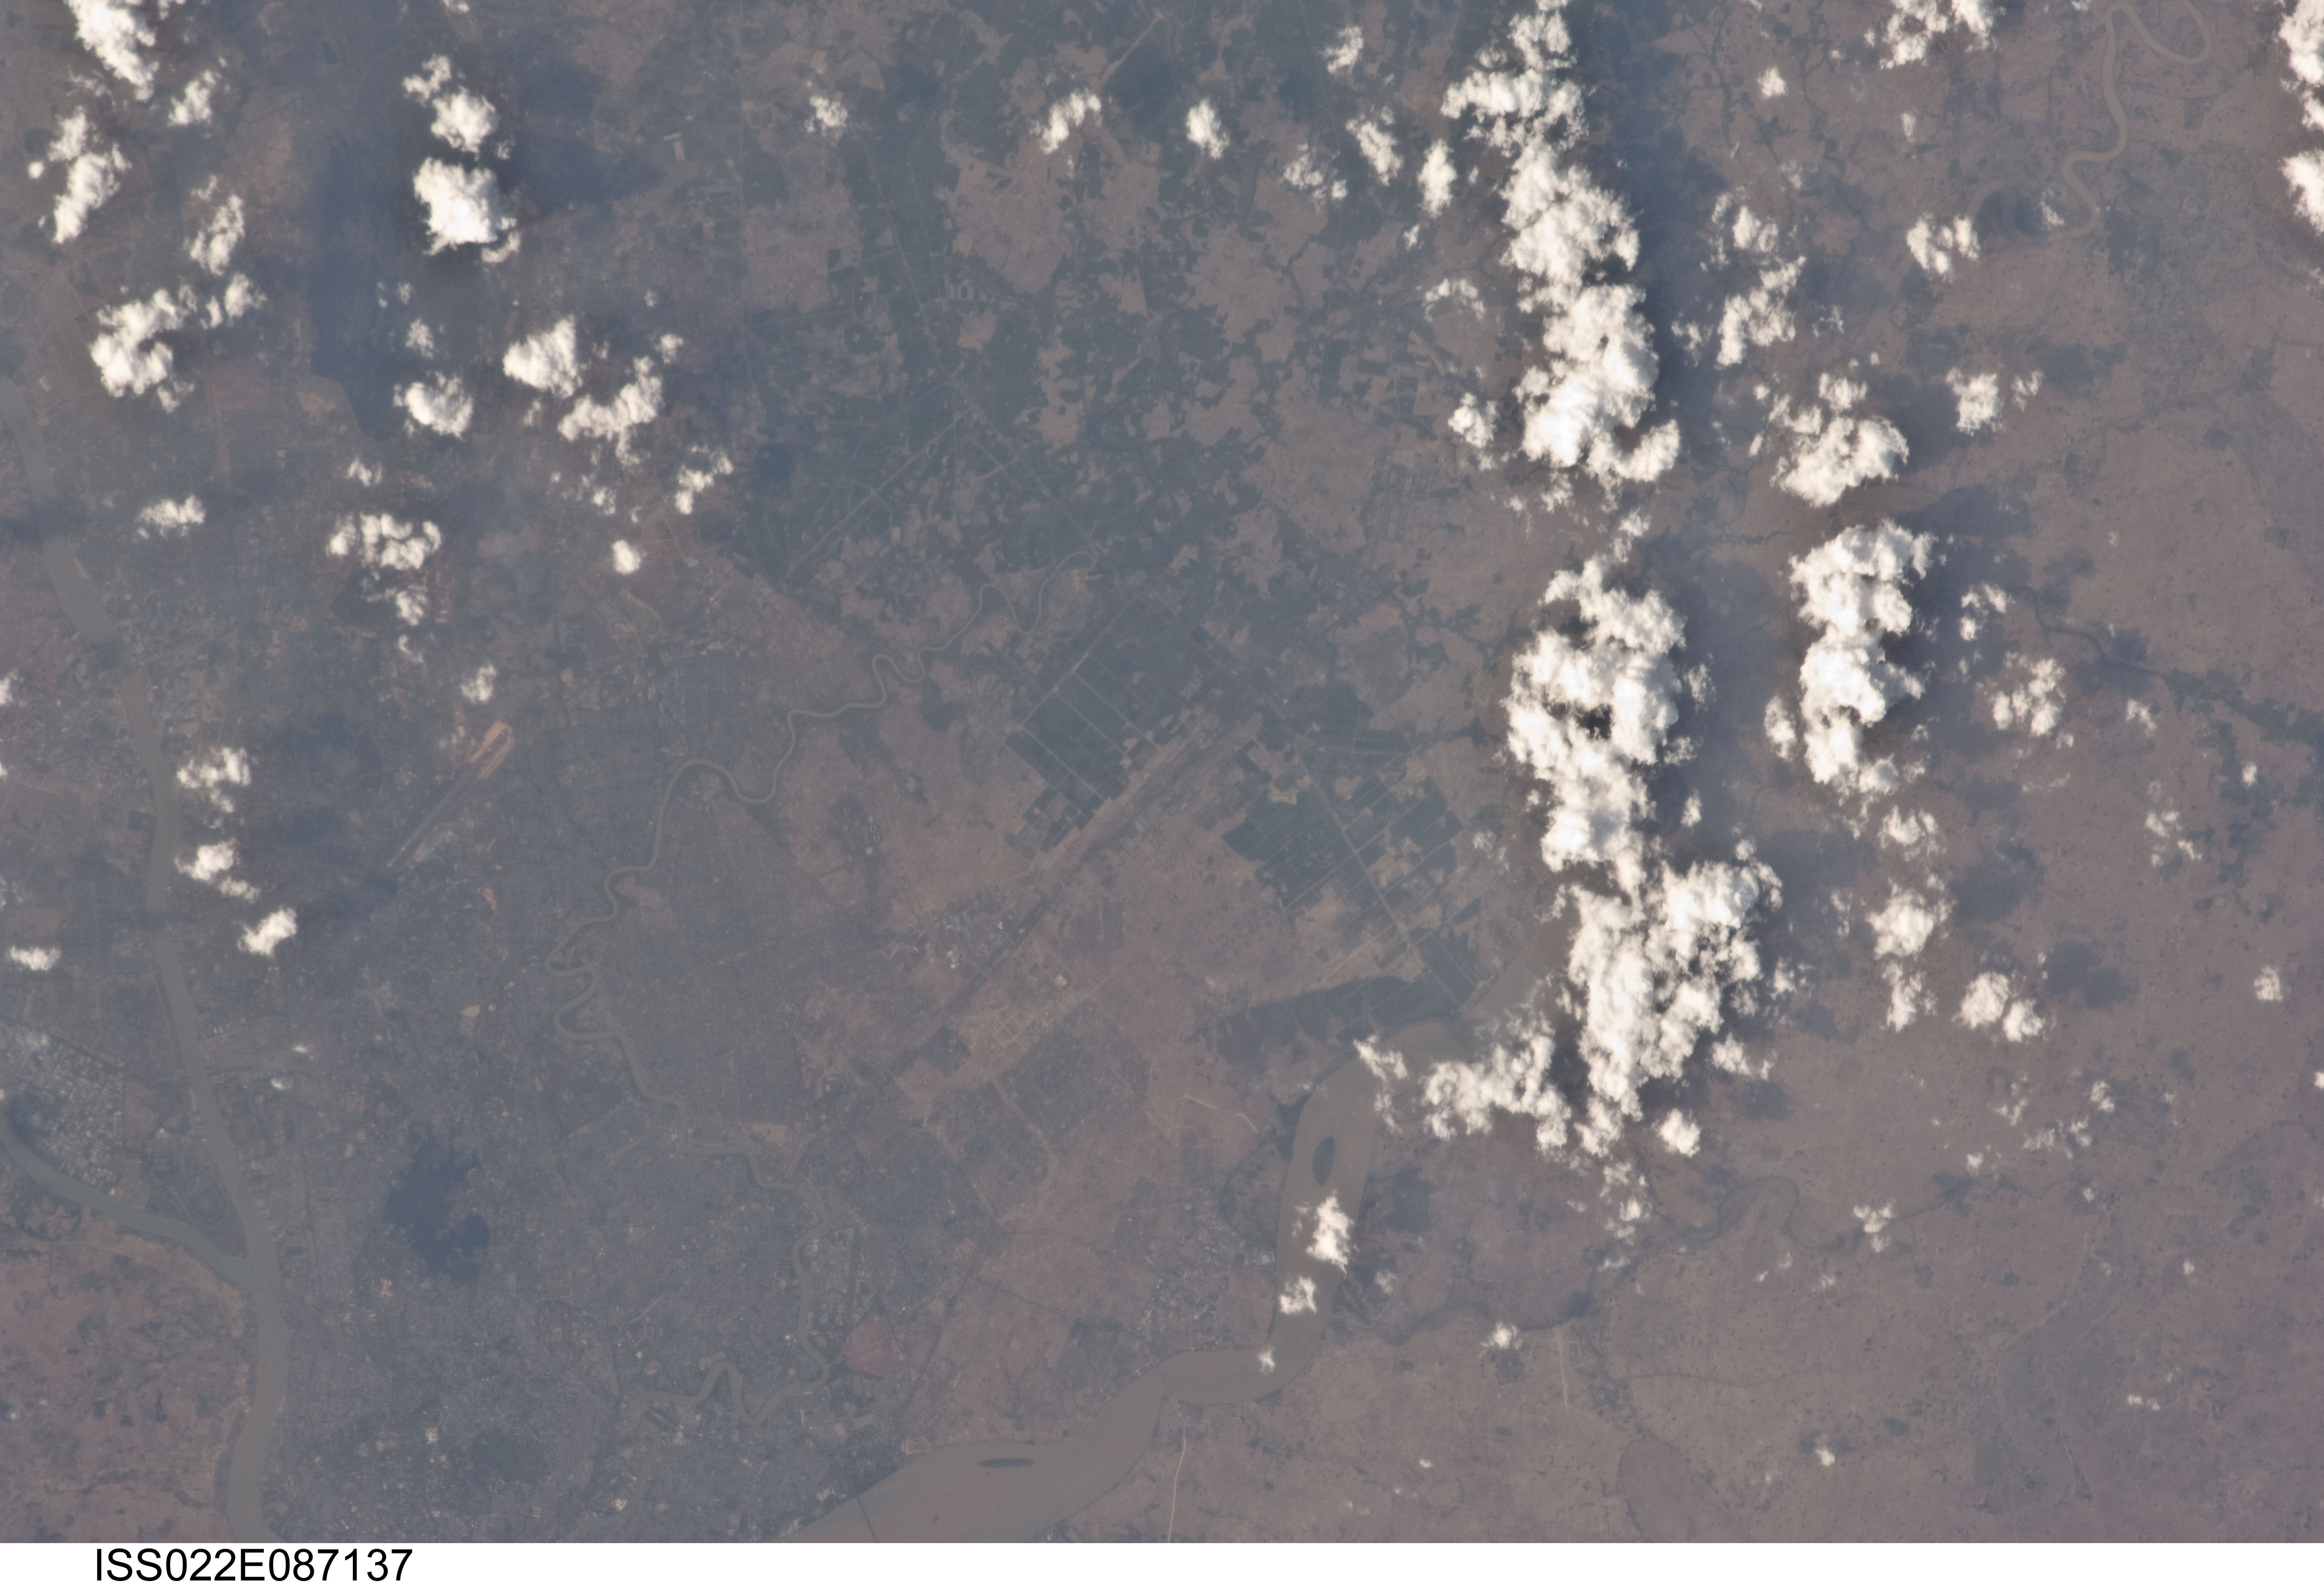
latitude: 16.9
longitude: 96.3
